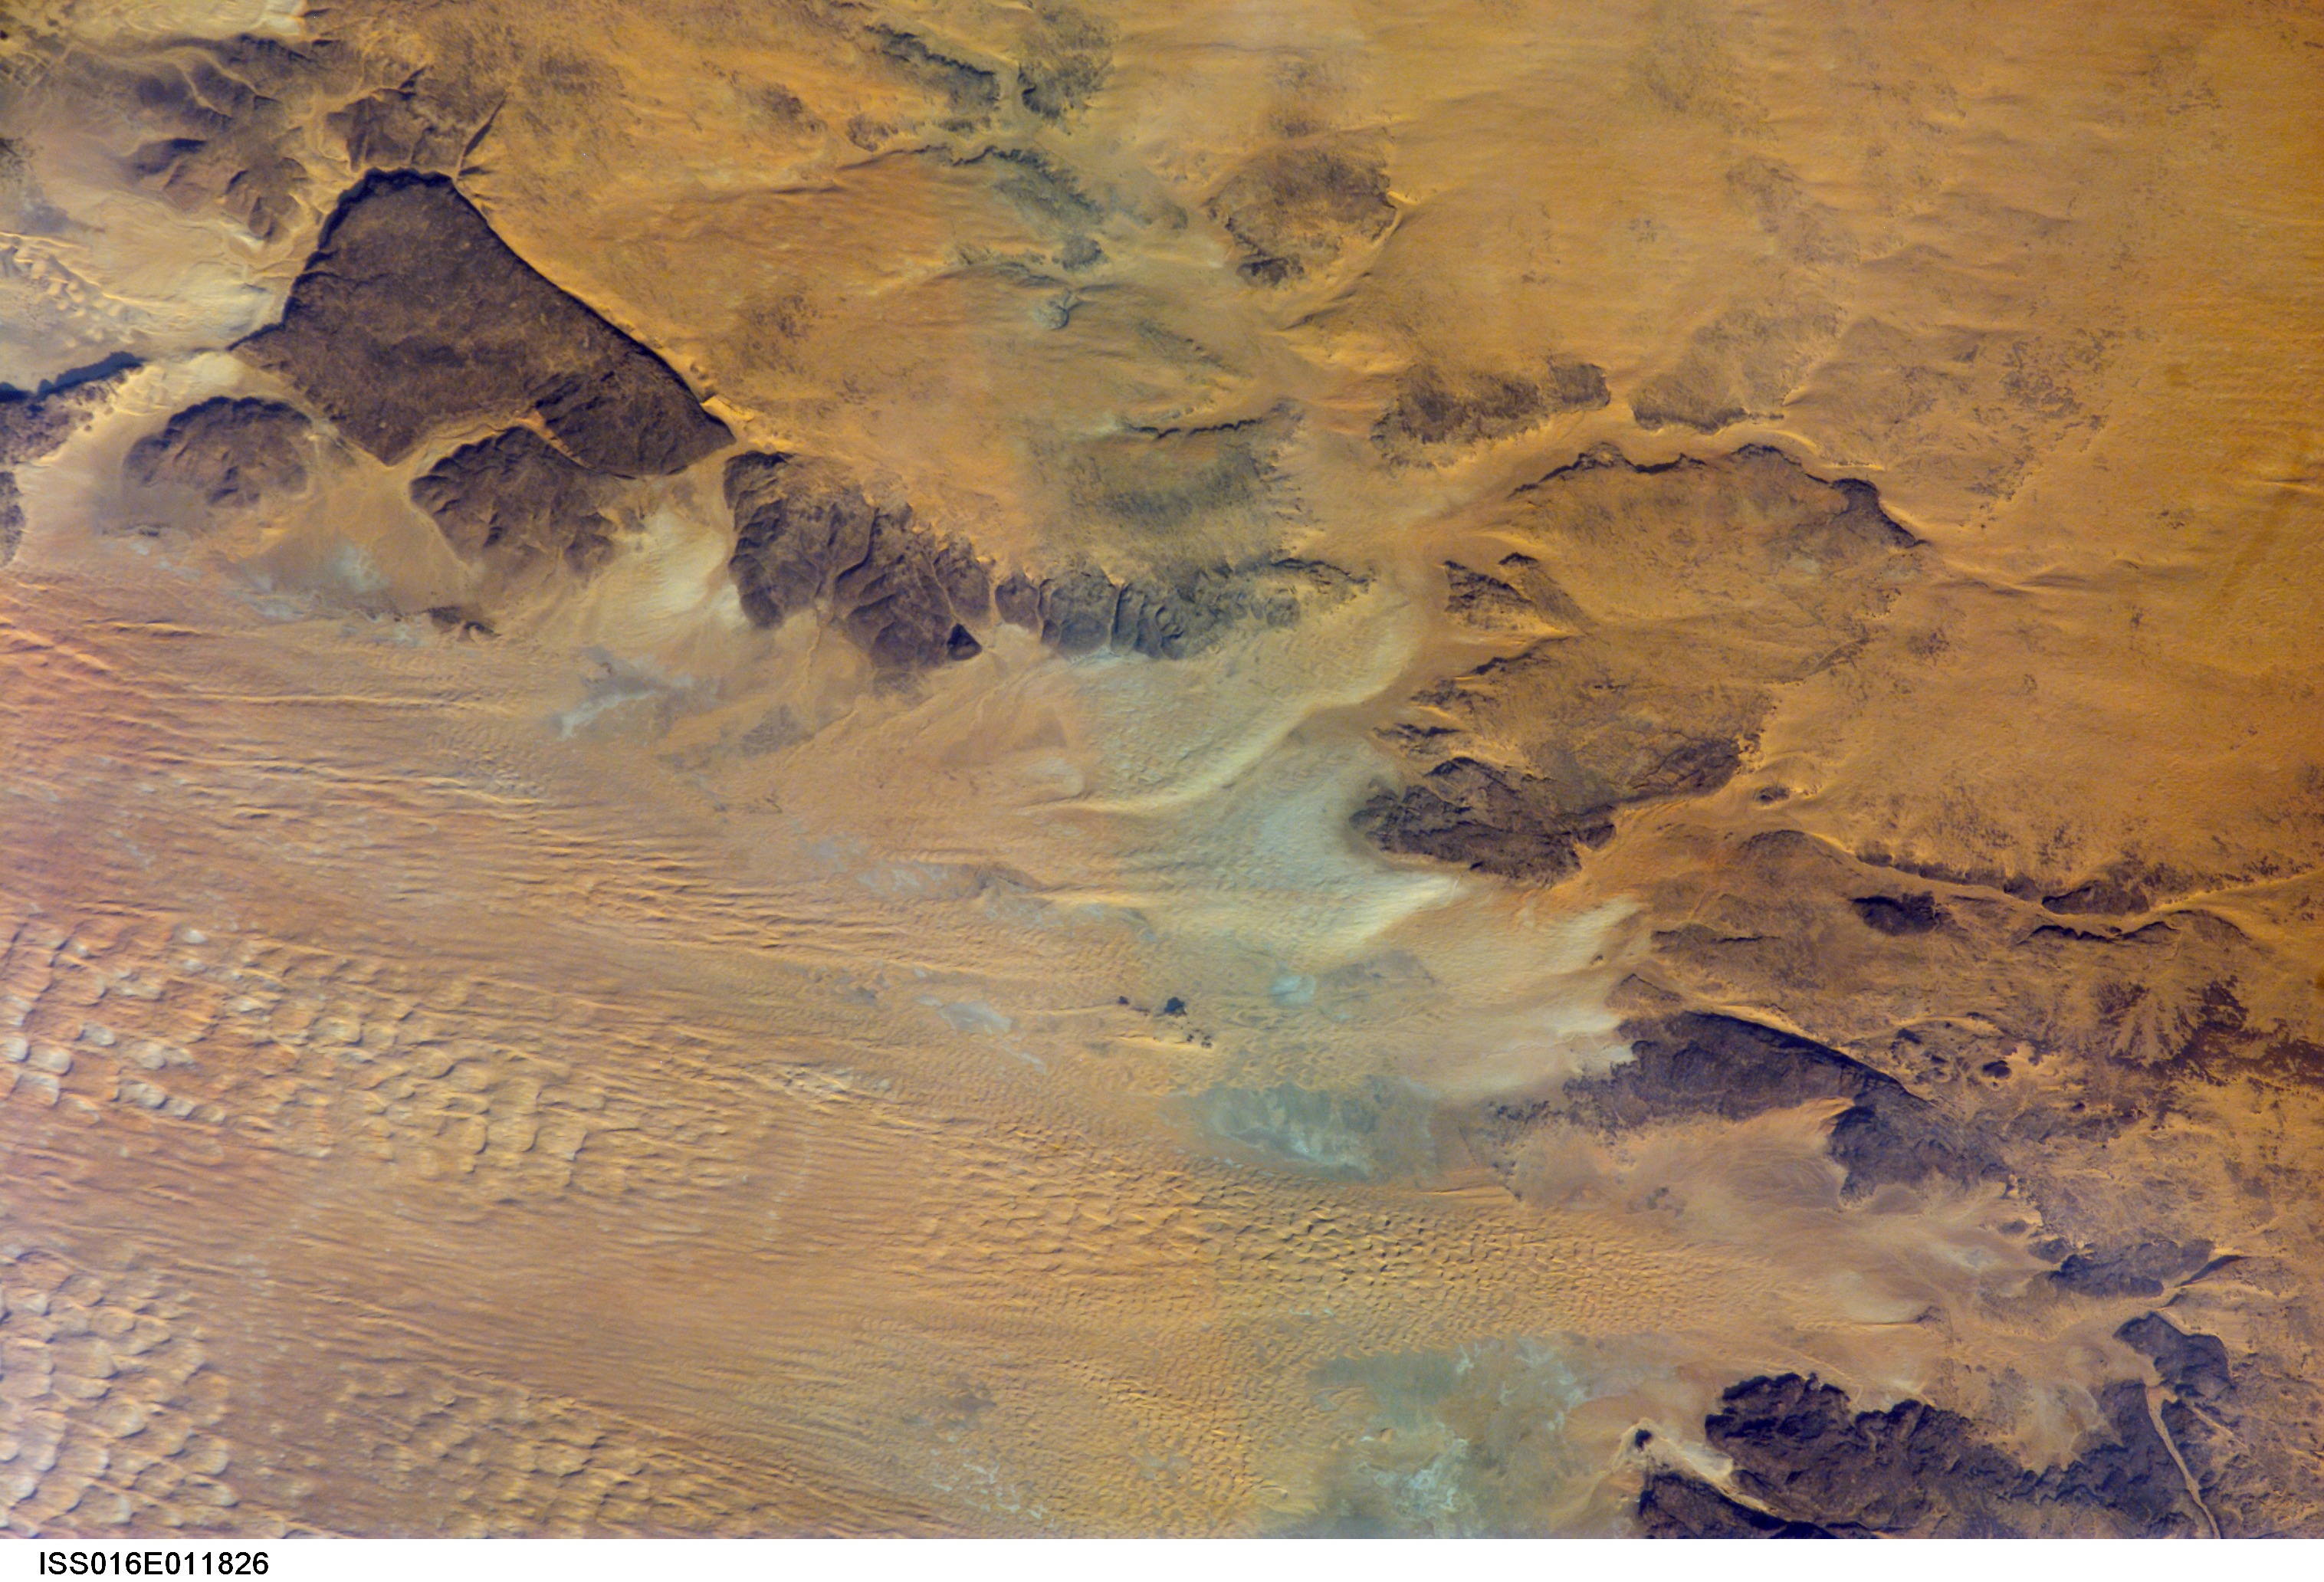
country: MAURITANIA
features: DHAR TICHIT, DUNES, DESERT
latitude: 18.3
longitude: -9.1
